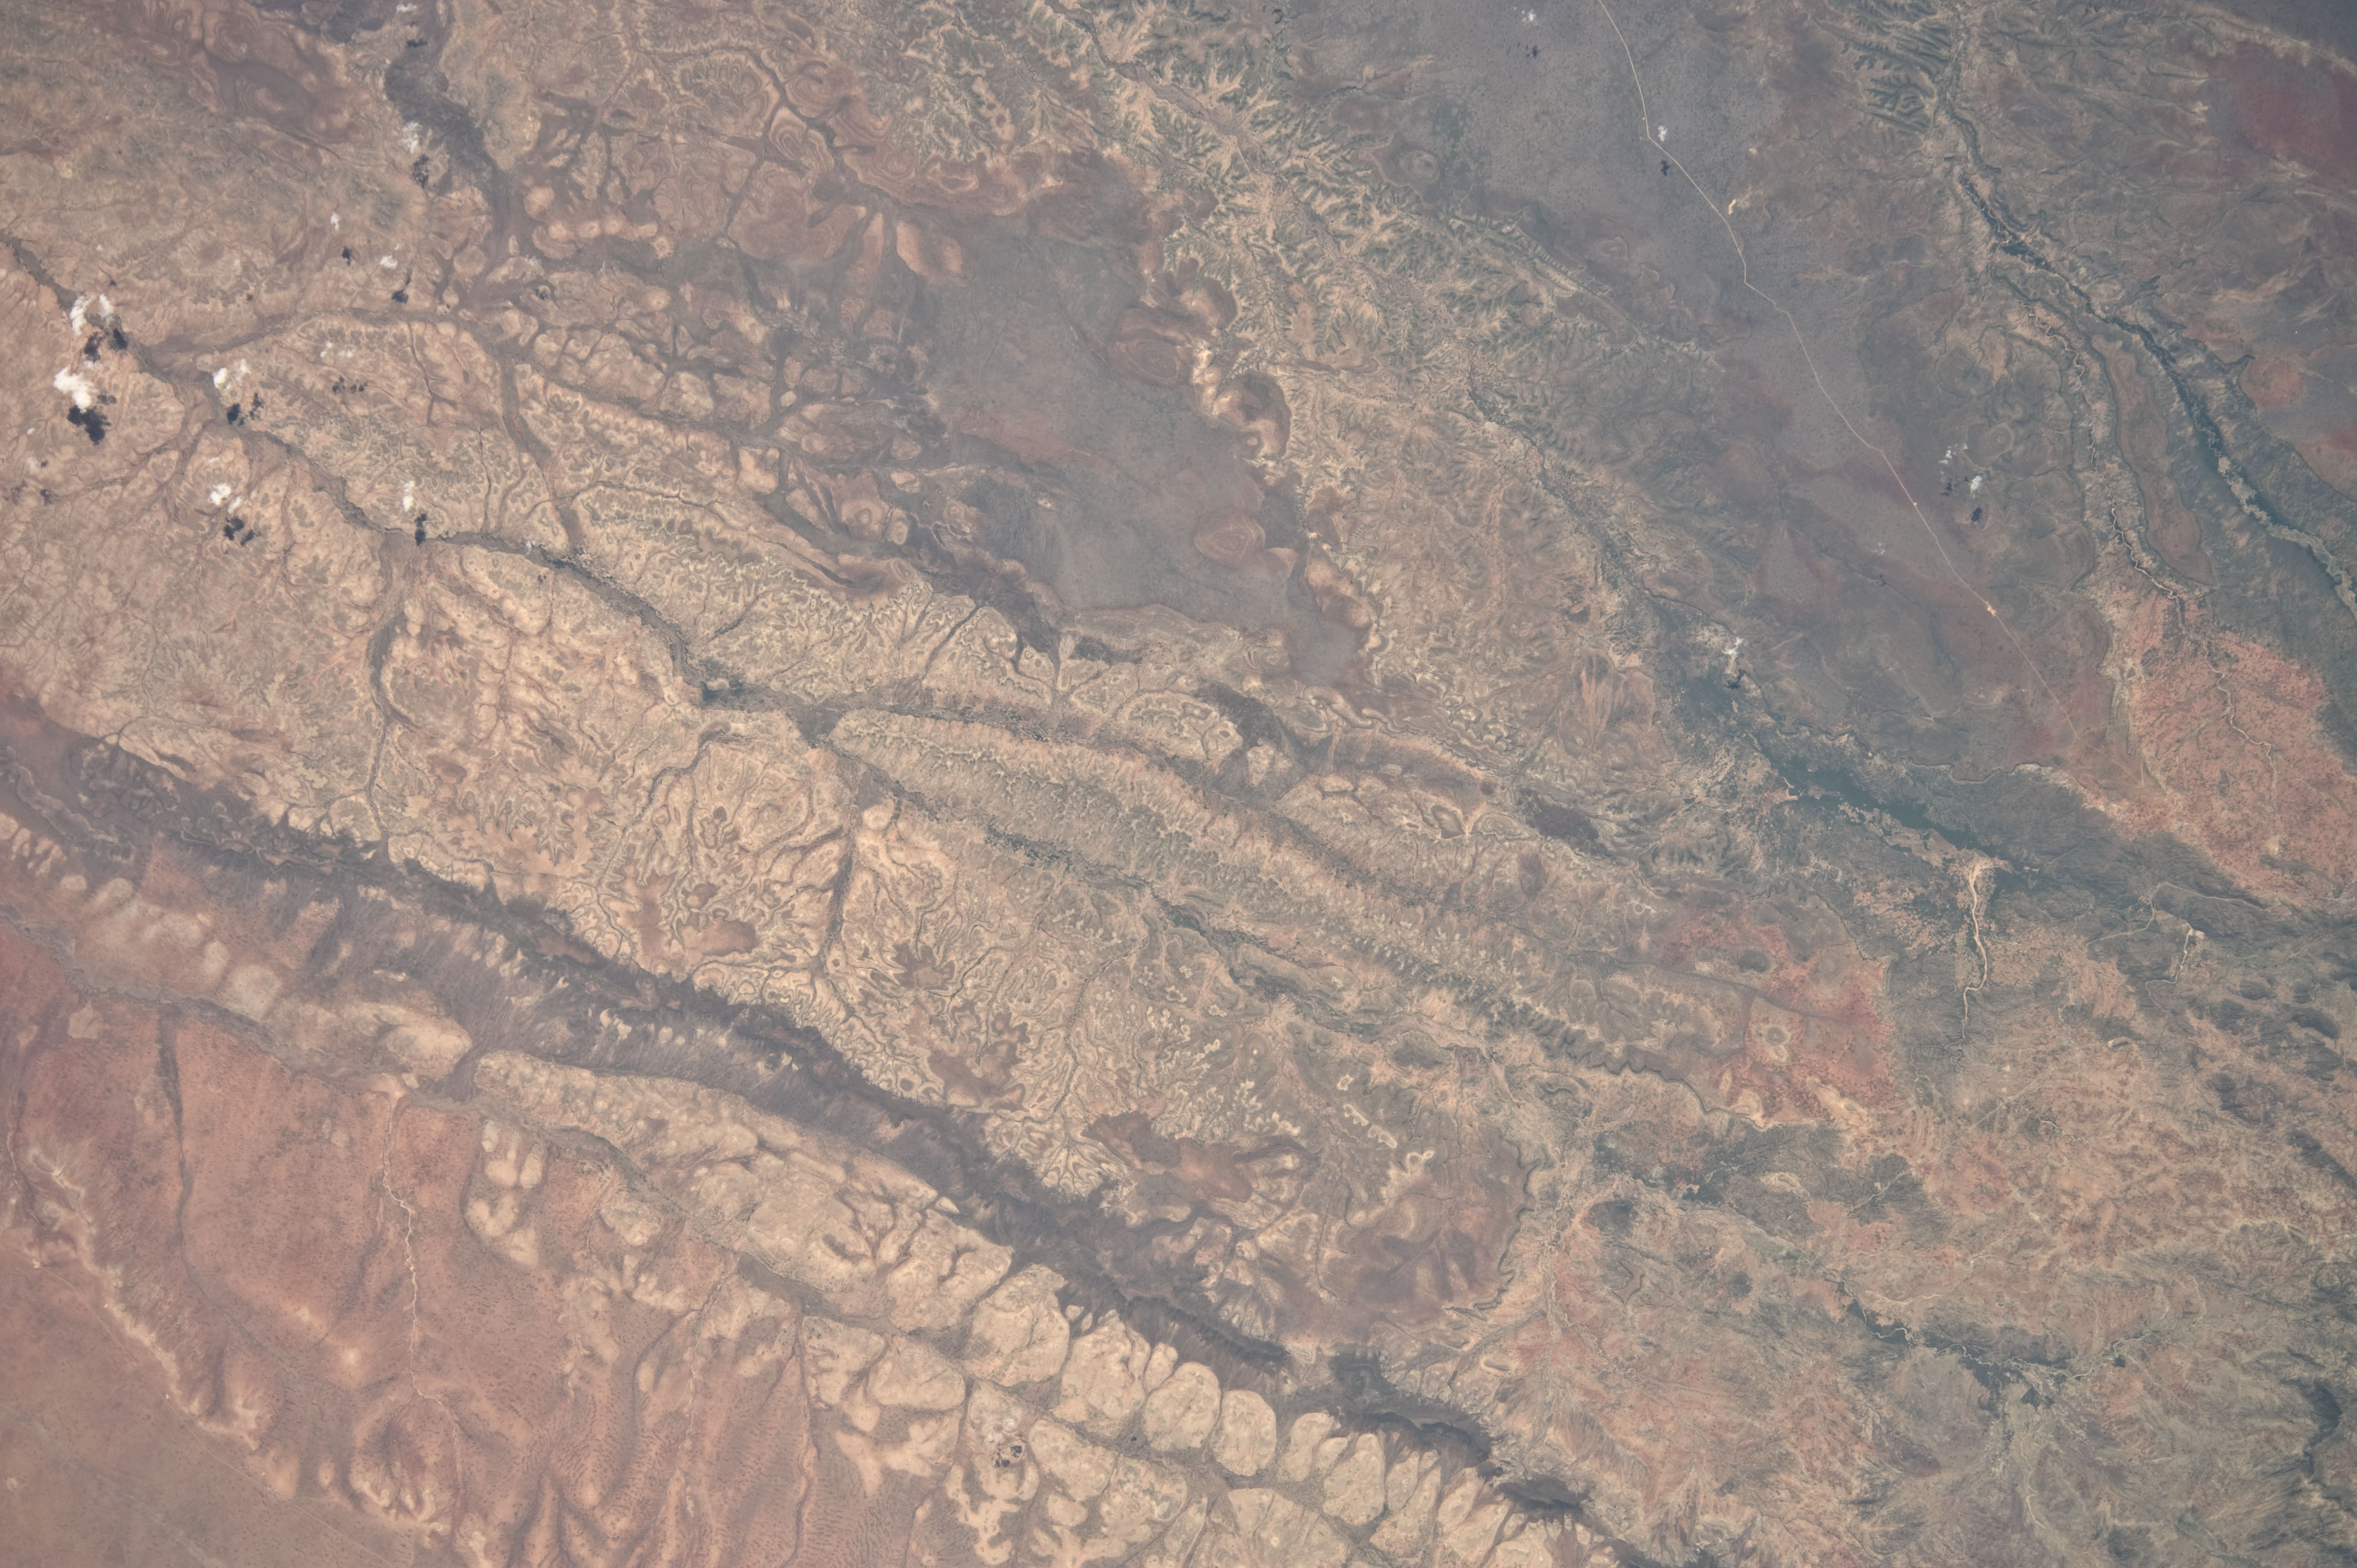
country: ETHIOPIA
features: DISSECTED PLATEAU, RAVINES, DAKETA WATERCOURSE, RIDGES, FAFEM WATER COURSE
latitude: 8.5
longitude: 42.4
